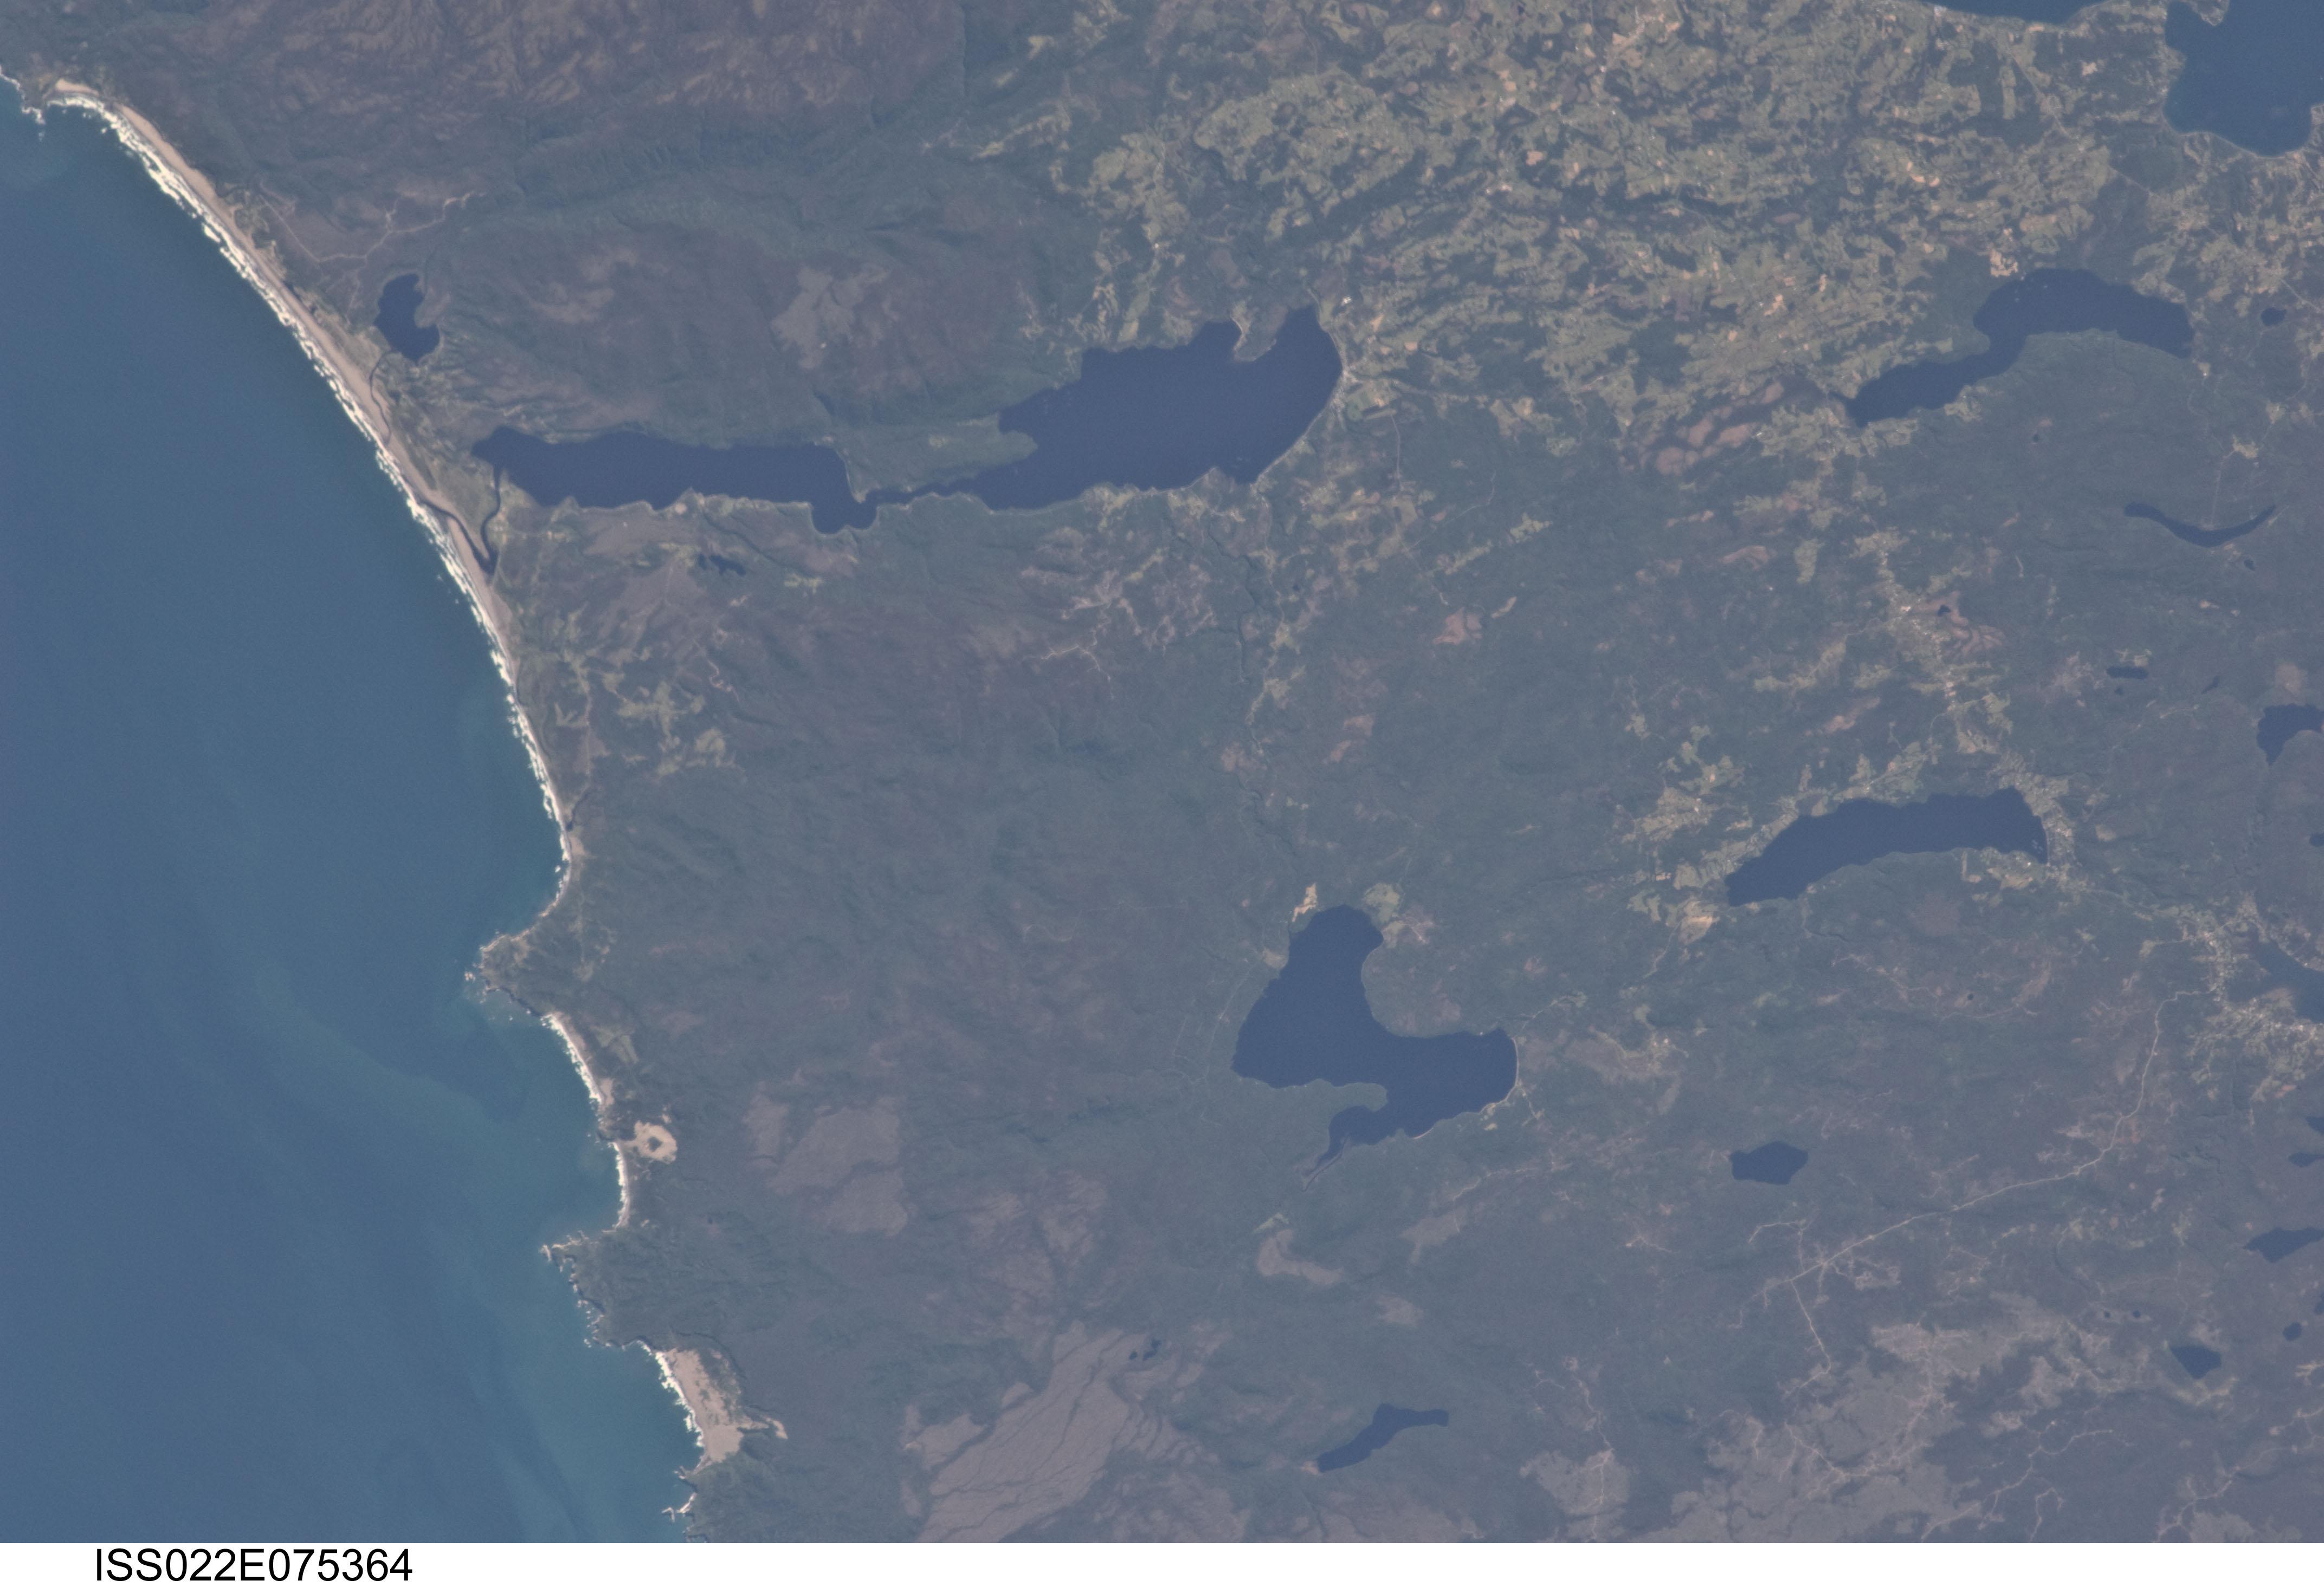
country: CHILE
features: CHILOE ISLAND, CUCAO BAY, LAKE CUCAO, FOR., L. TEPUHUECO, COAST
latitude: -42.7
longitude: -74.0
